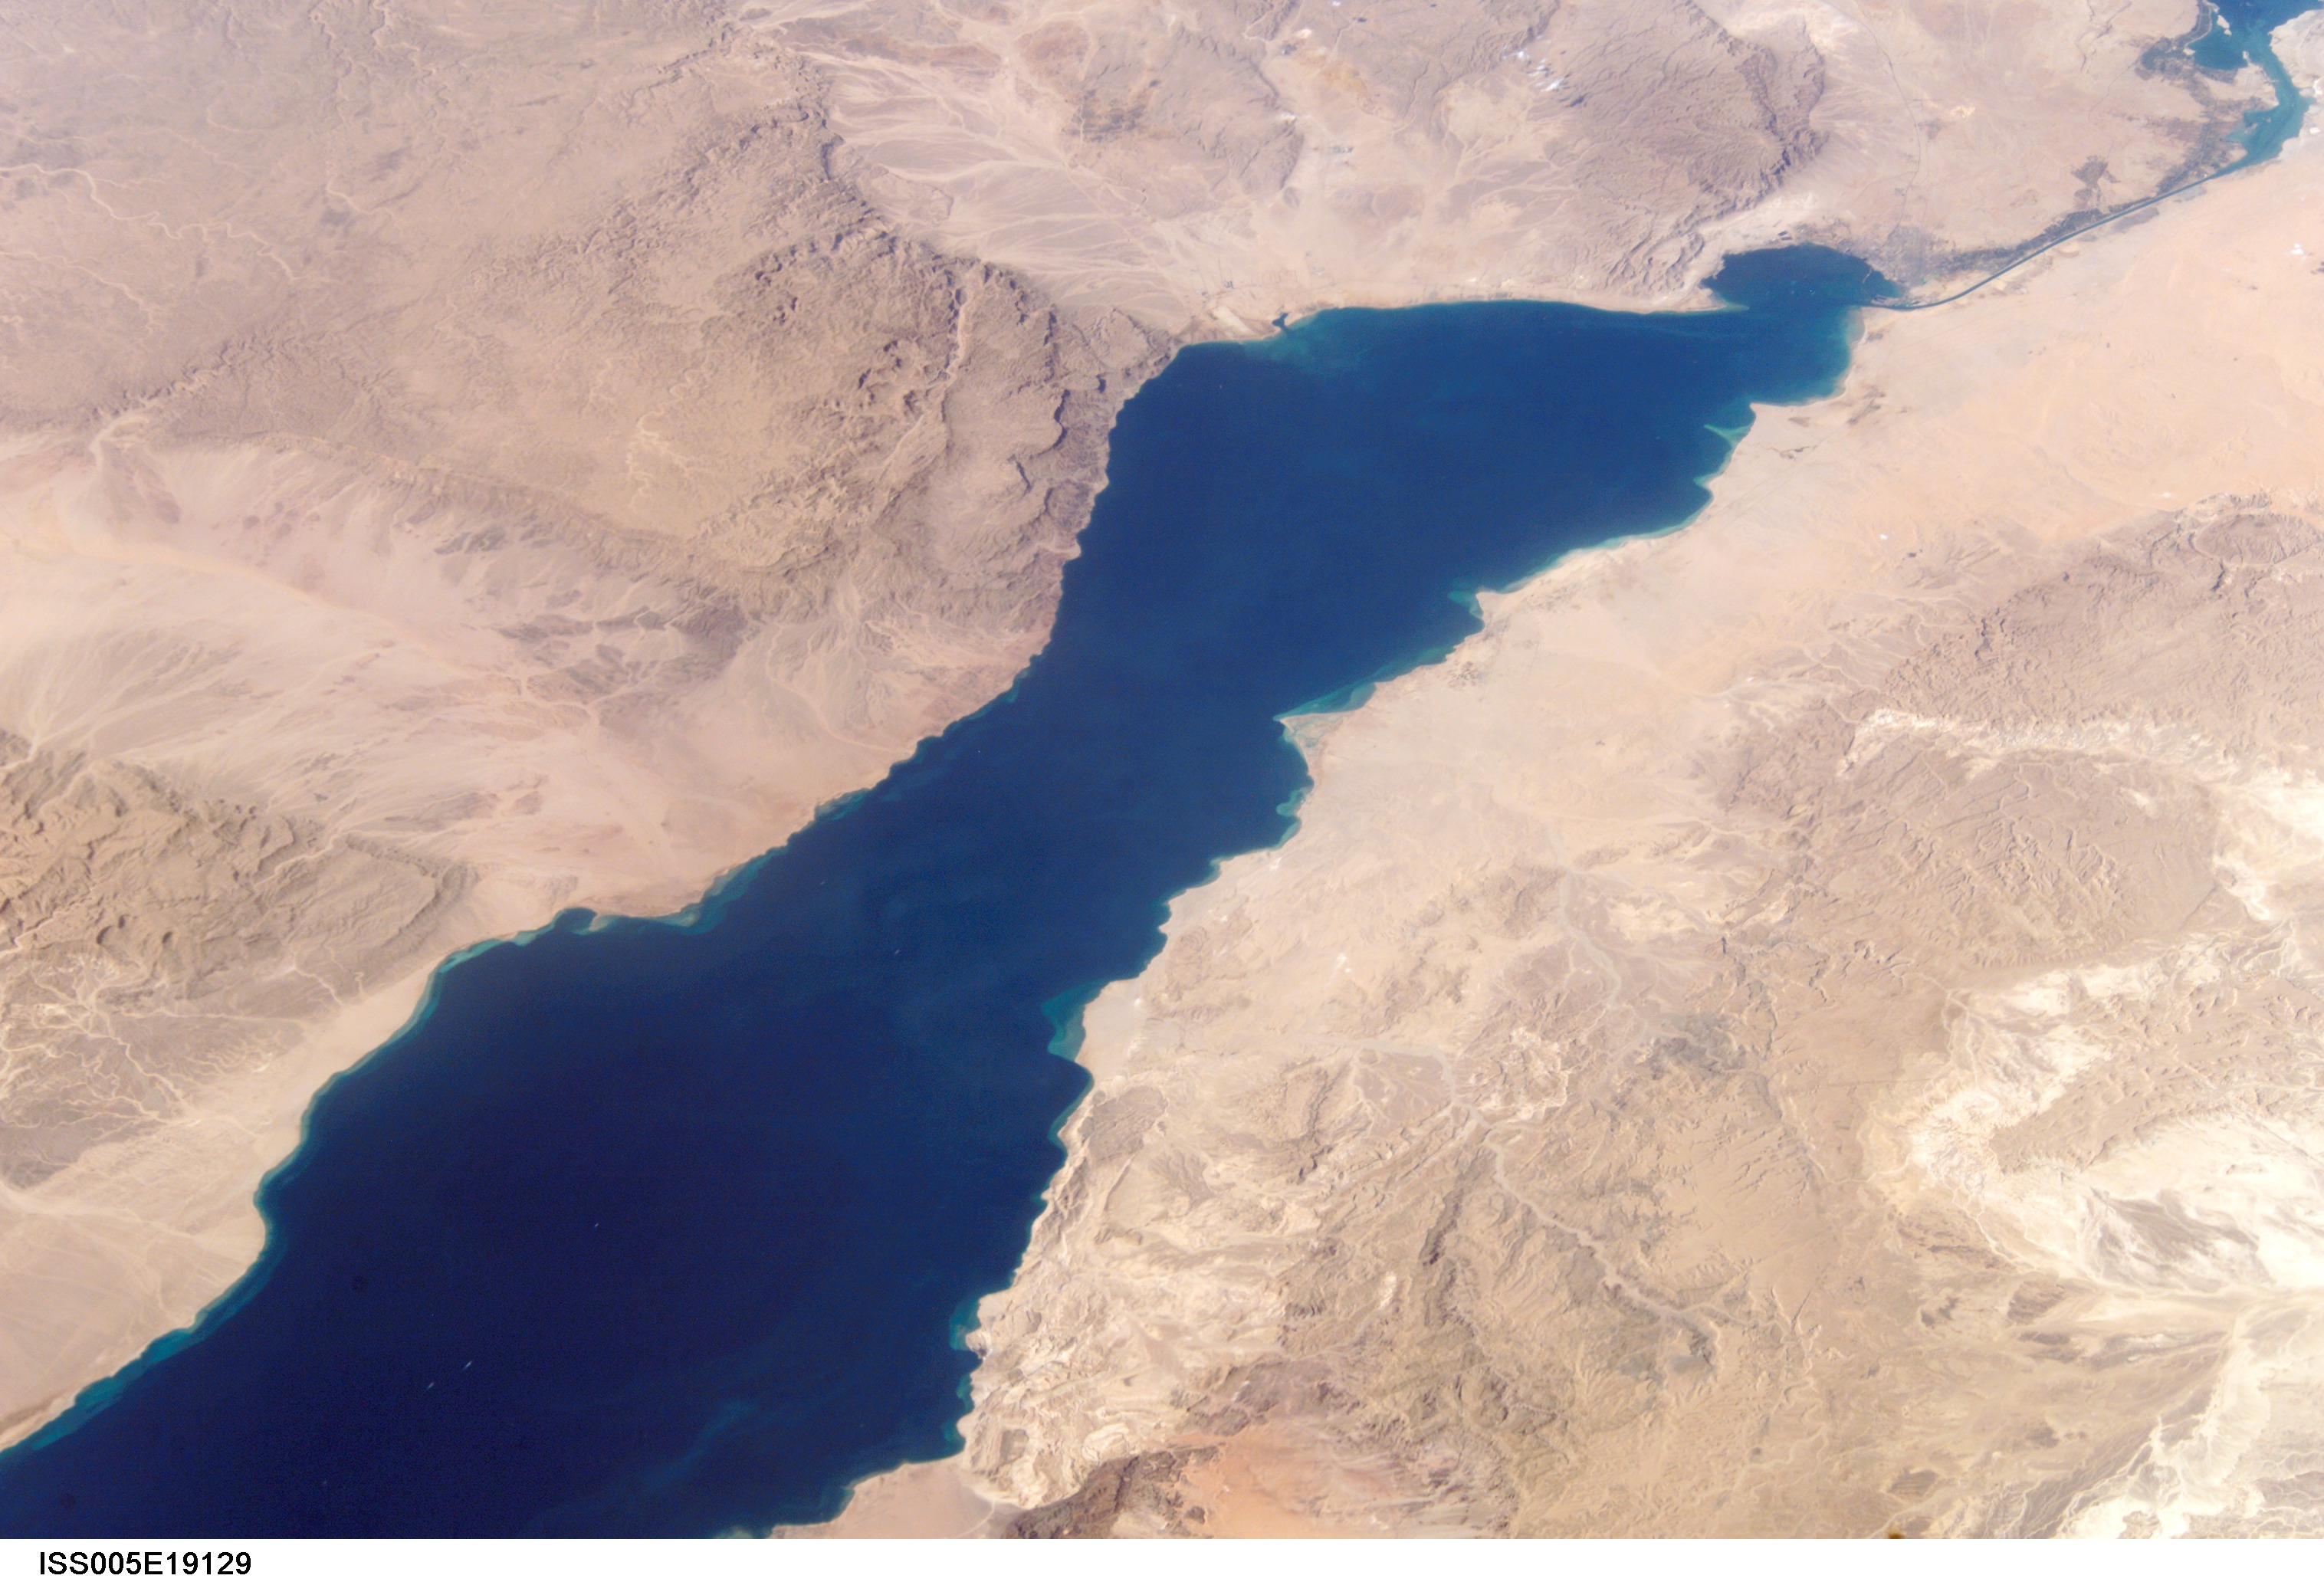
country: EGYPT
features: G. SUEZ, SUEZ CANAL, DESERT
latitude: 29.5
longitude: 32.5
